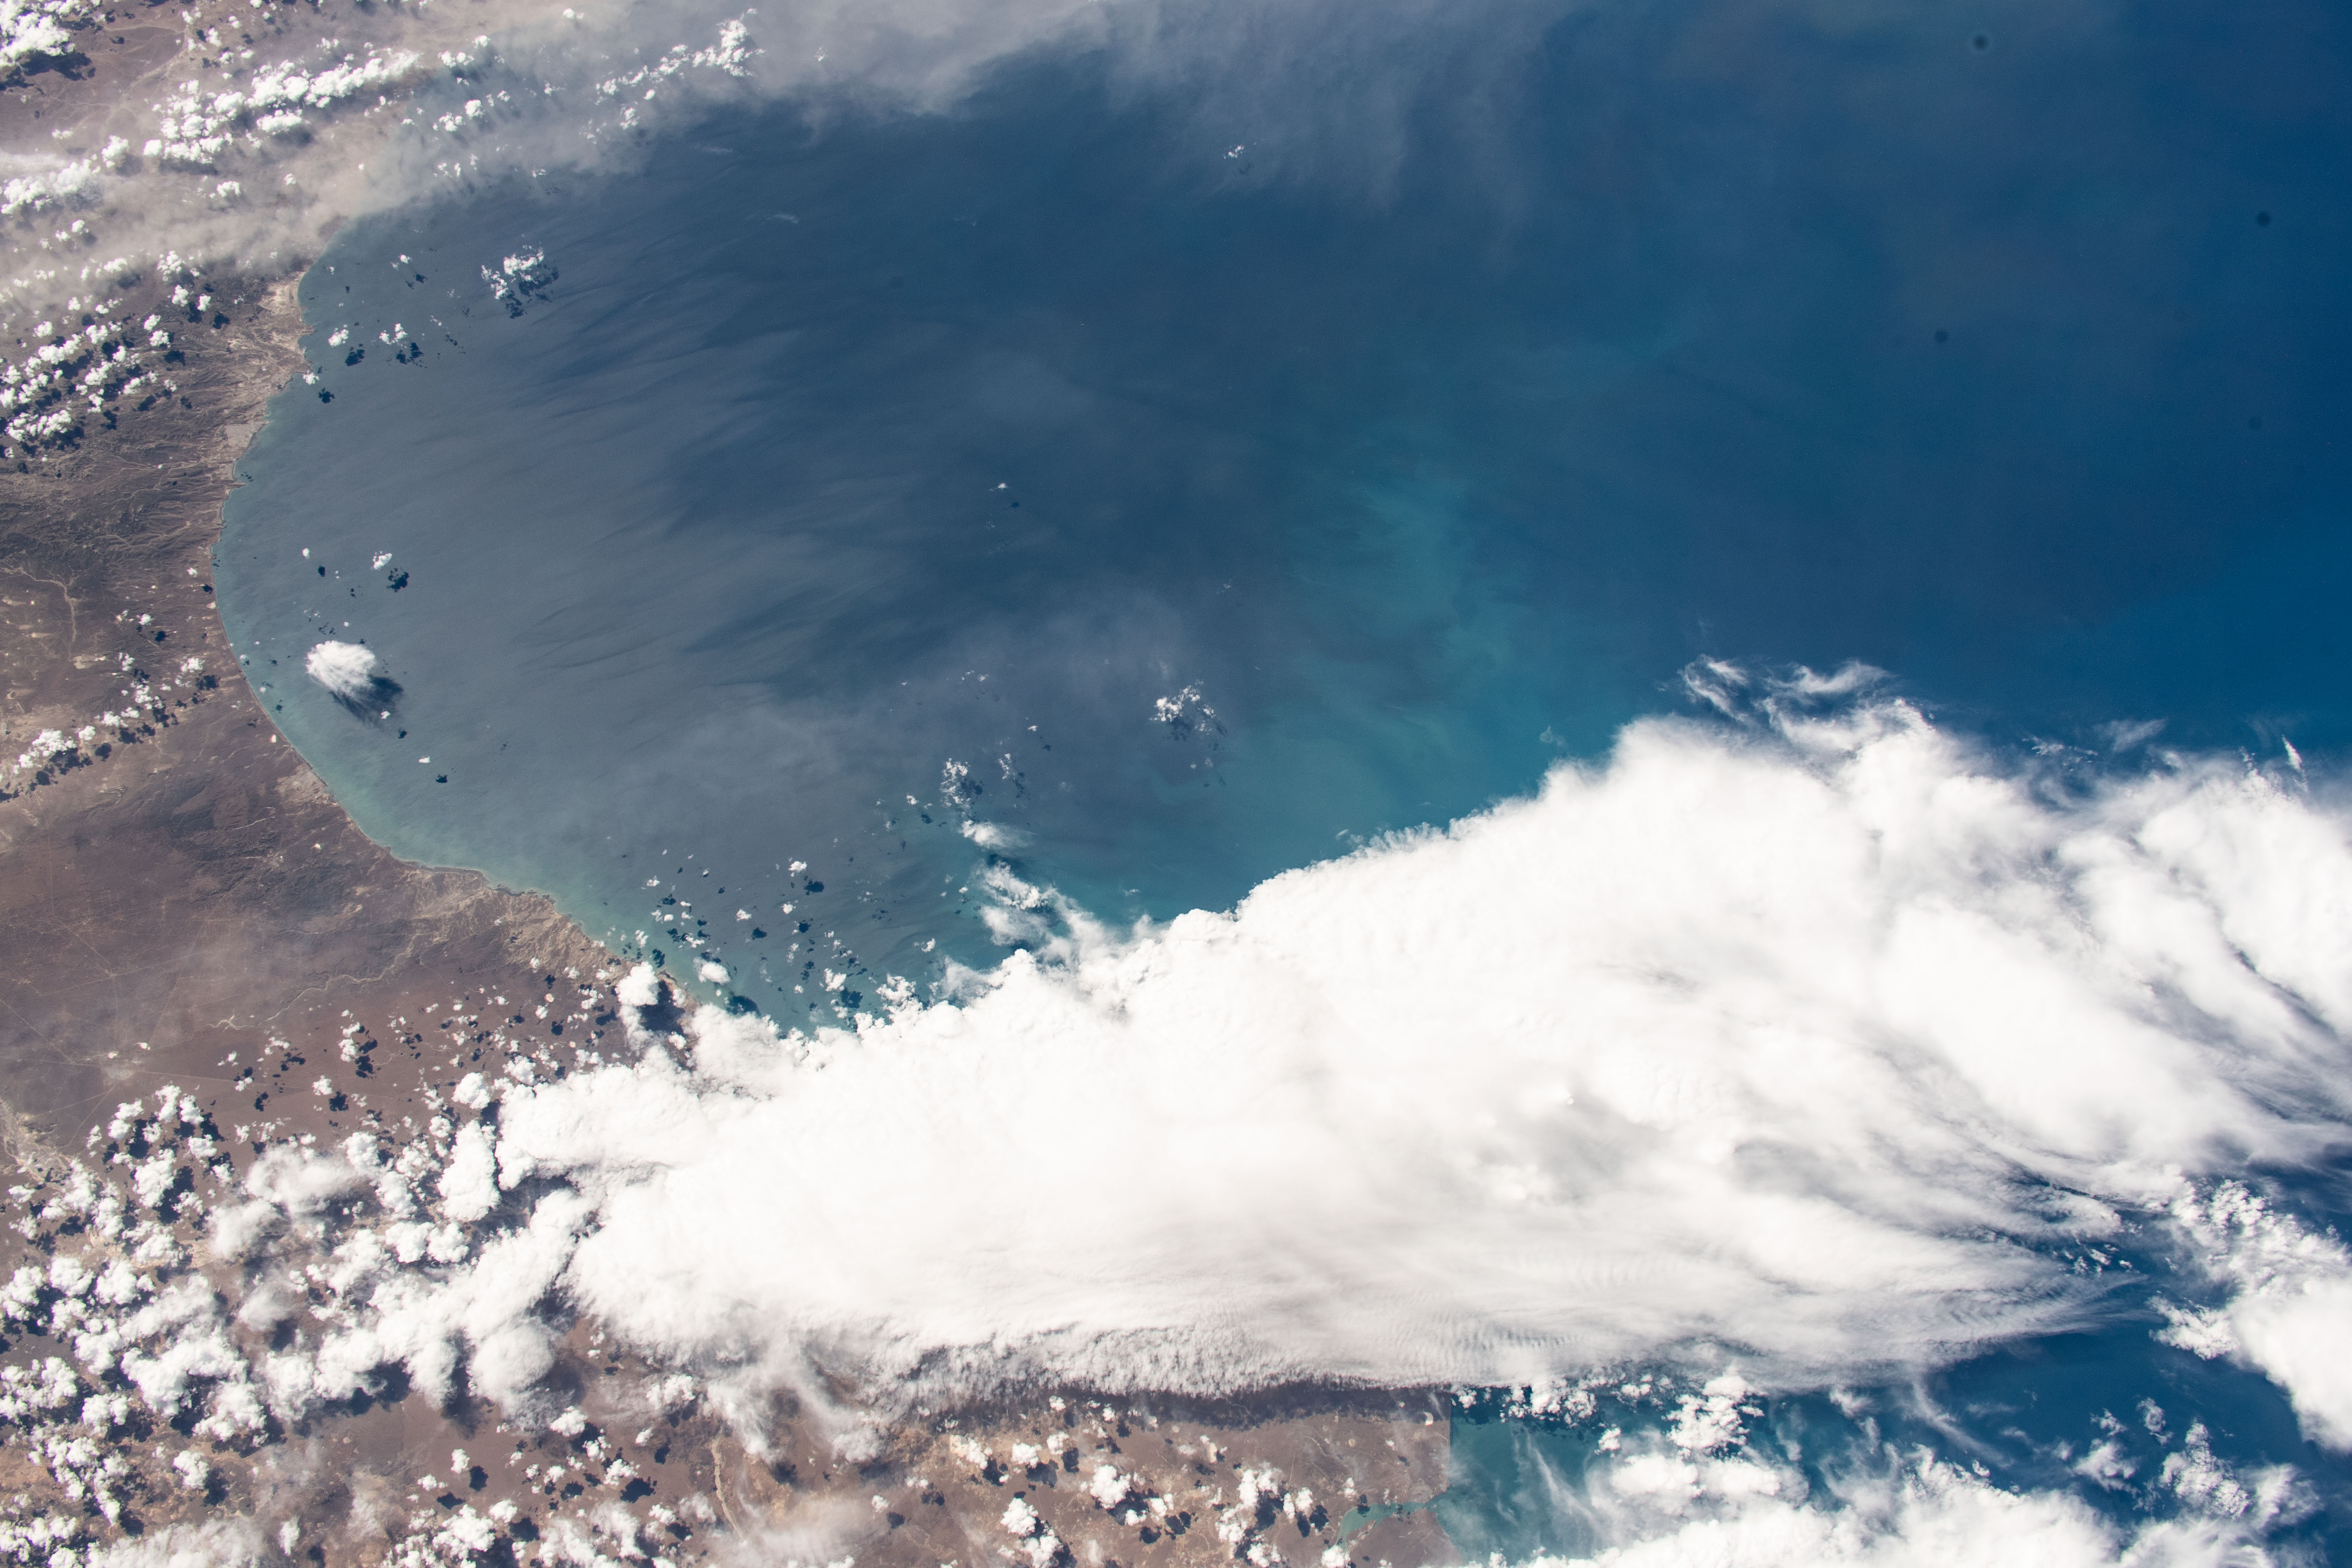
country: ARGENTINA
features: GOLFO SAN JORGE
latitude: -47.0
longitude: -65.5
